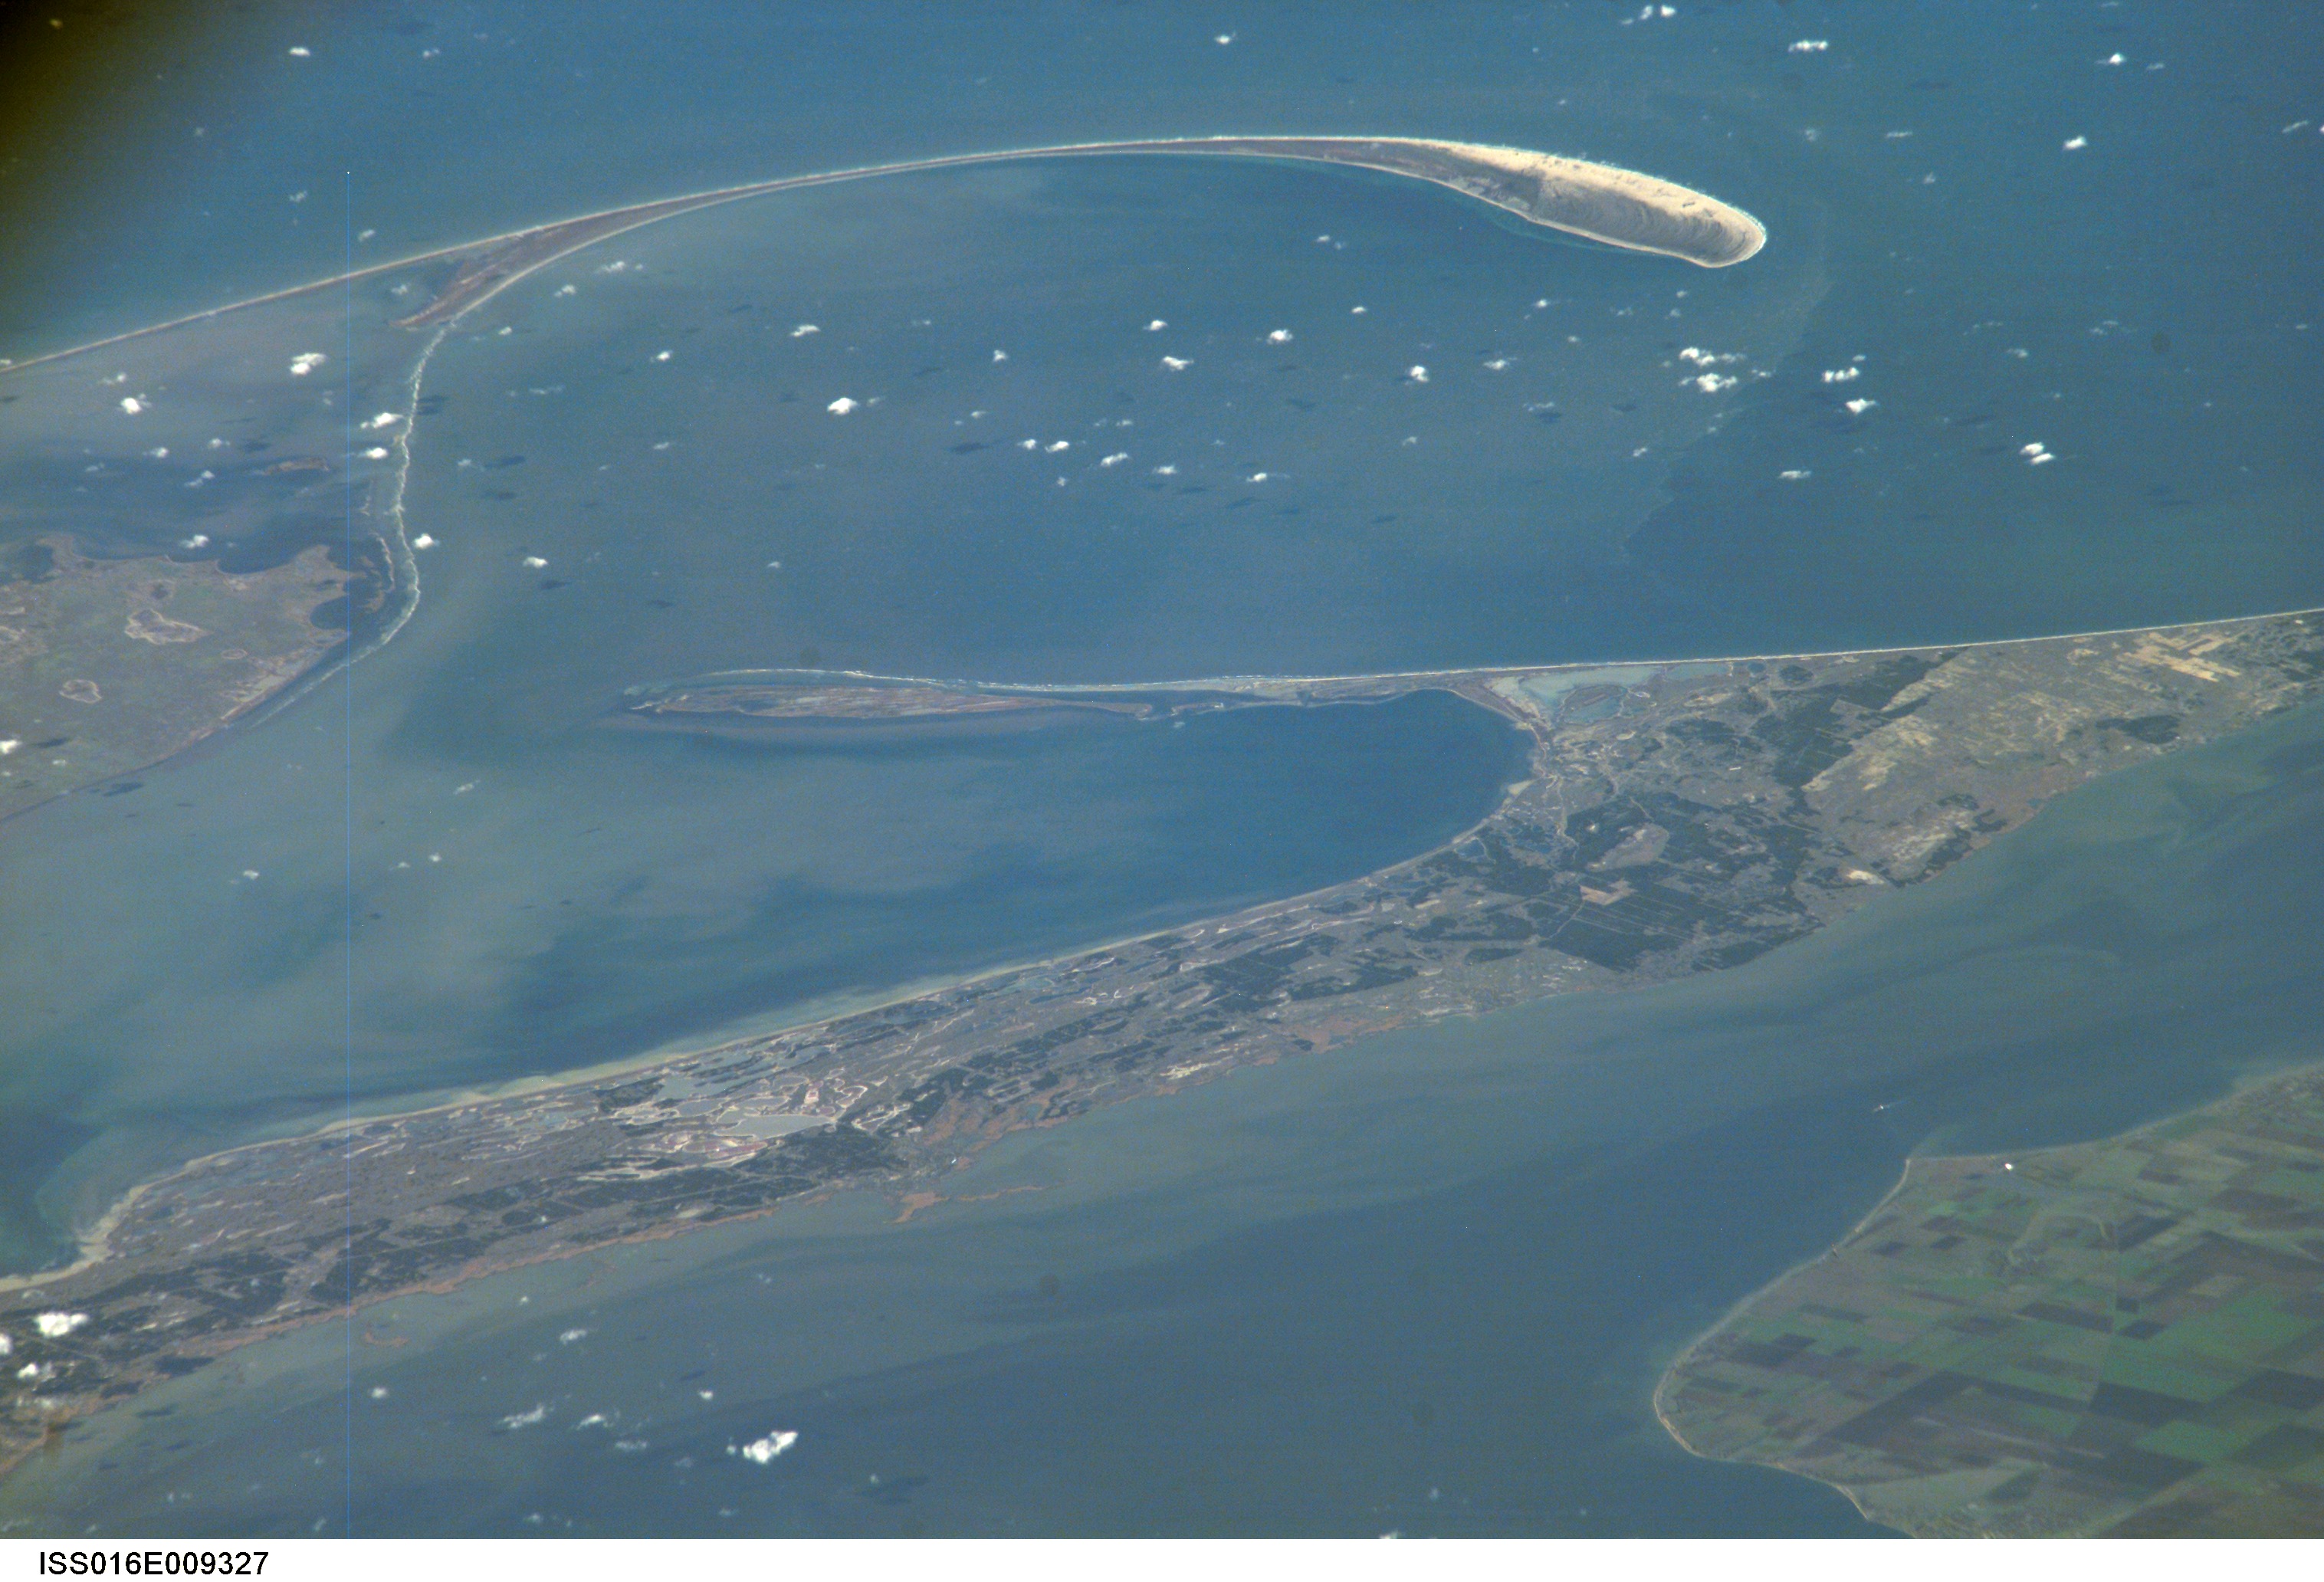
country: UKRAINE
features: YAGORLYTSKA B., POKROVKA, AGR.
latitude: 46.4
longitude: 31.7
